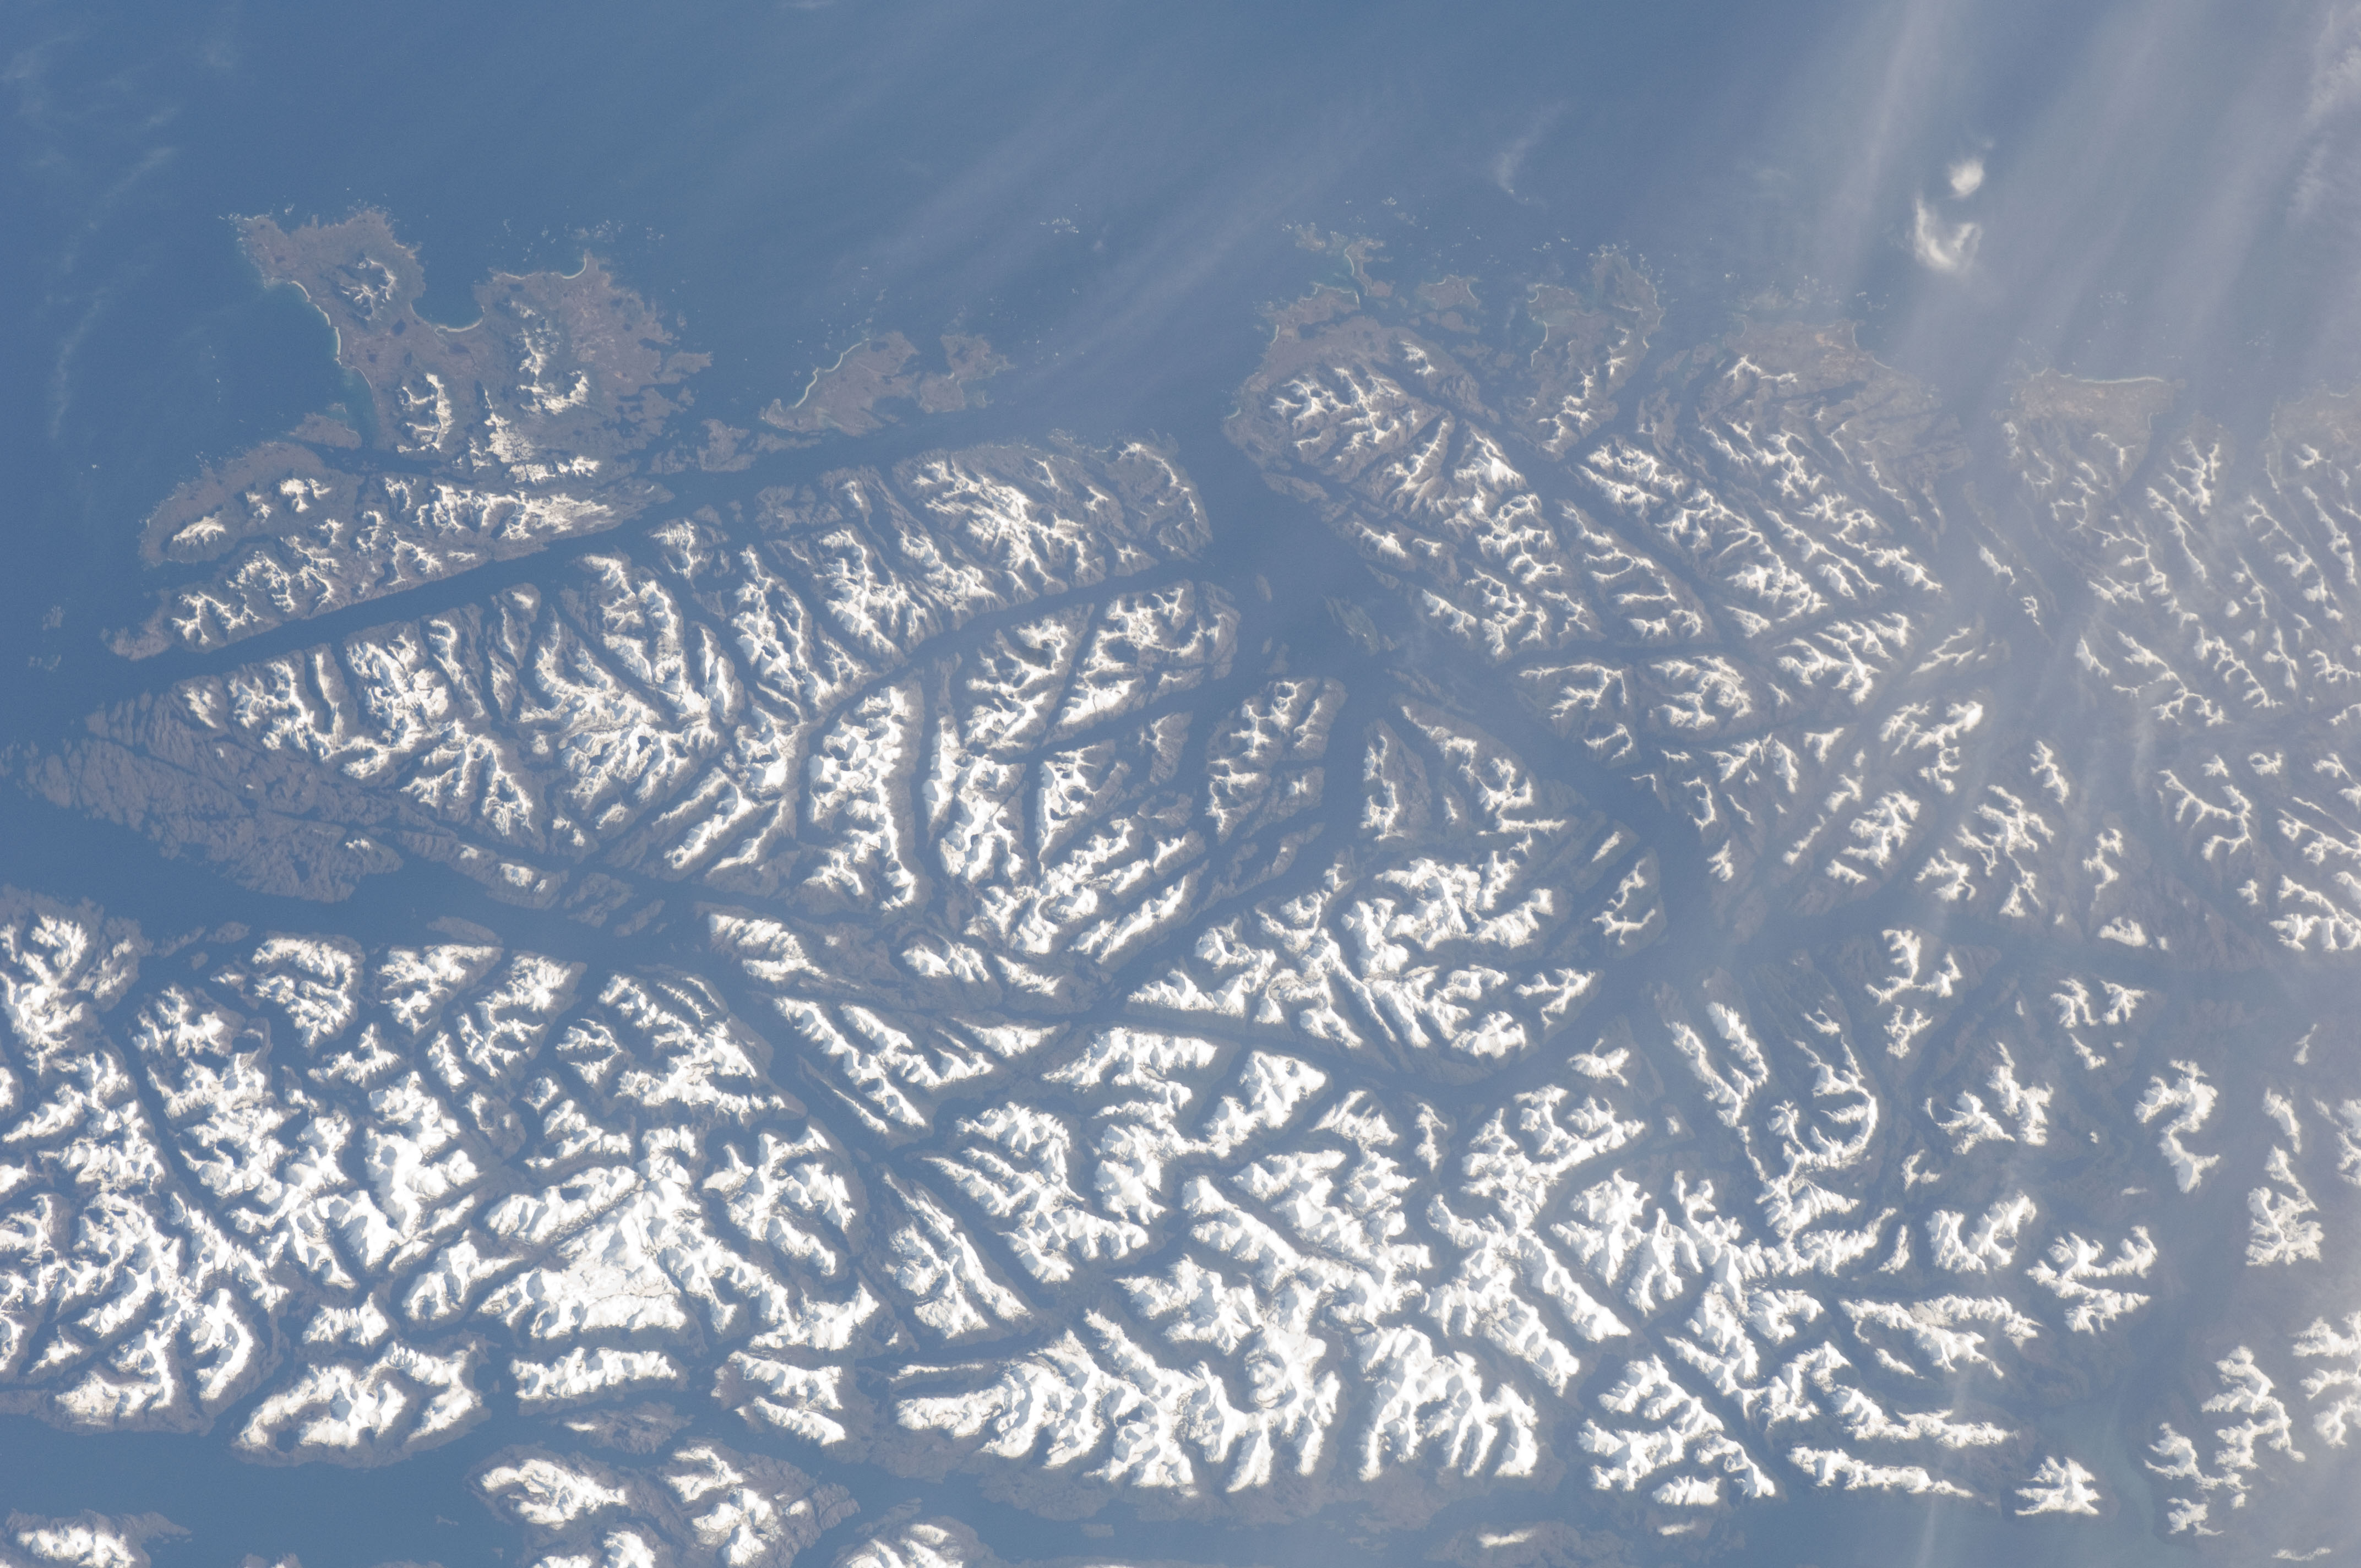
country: CHILE
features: ANGAMOS I., WELLINGTON I., STOSCH I.
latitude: -49.5
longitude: -75.0
